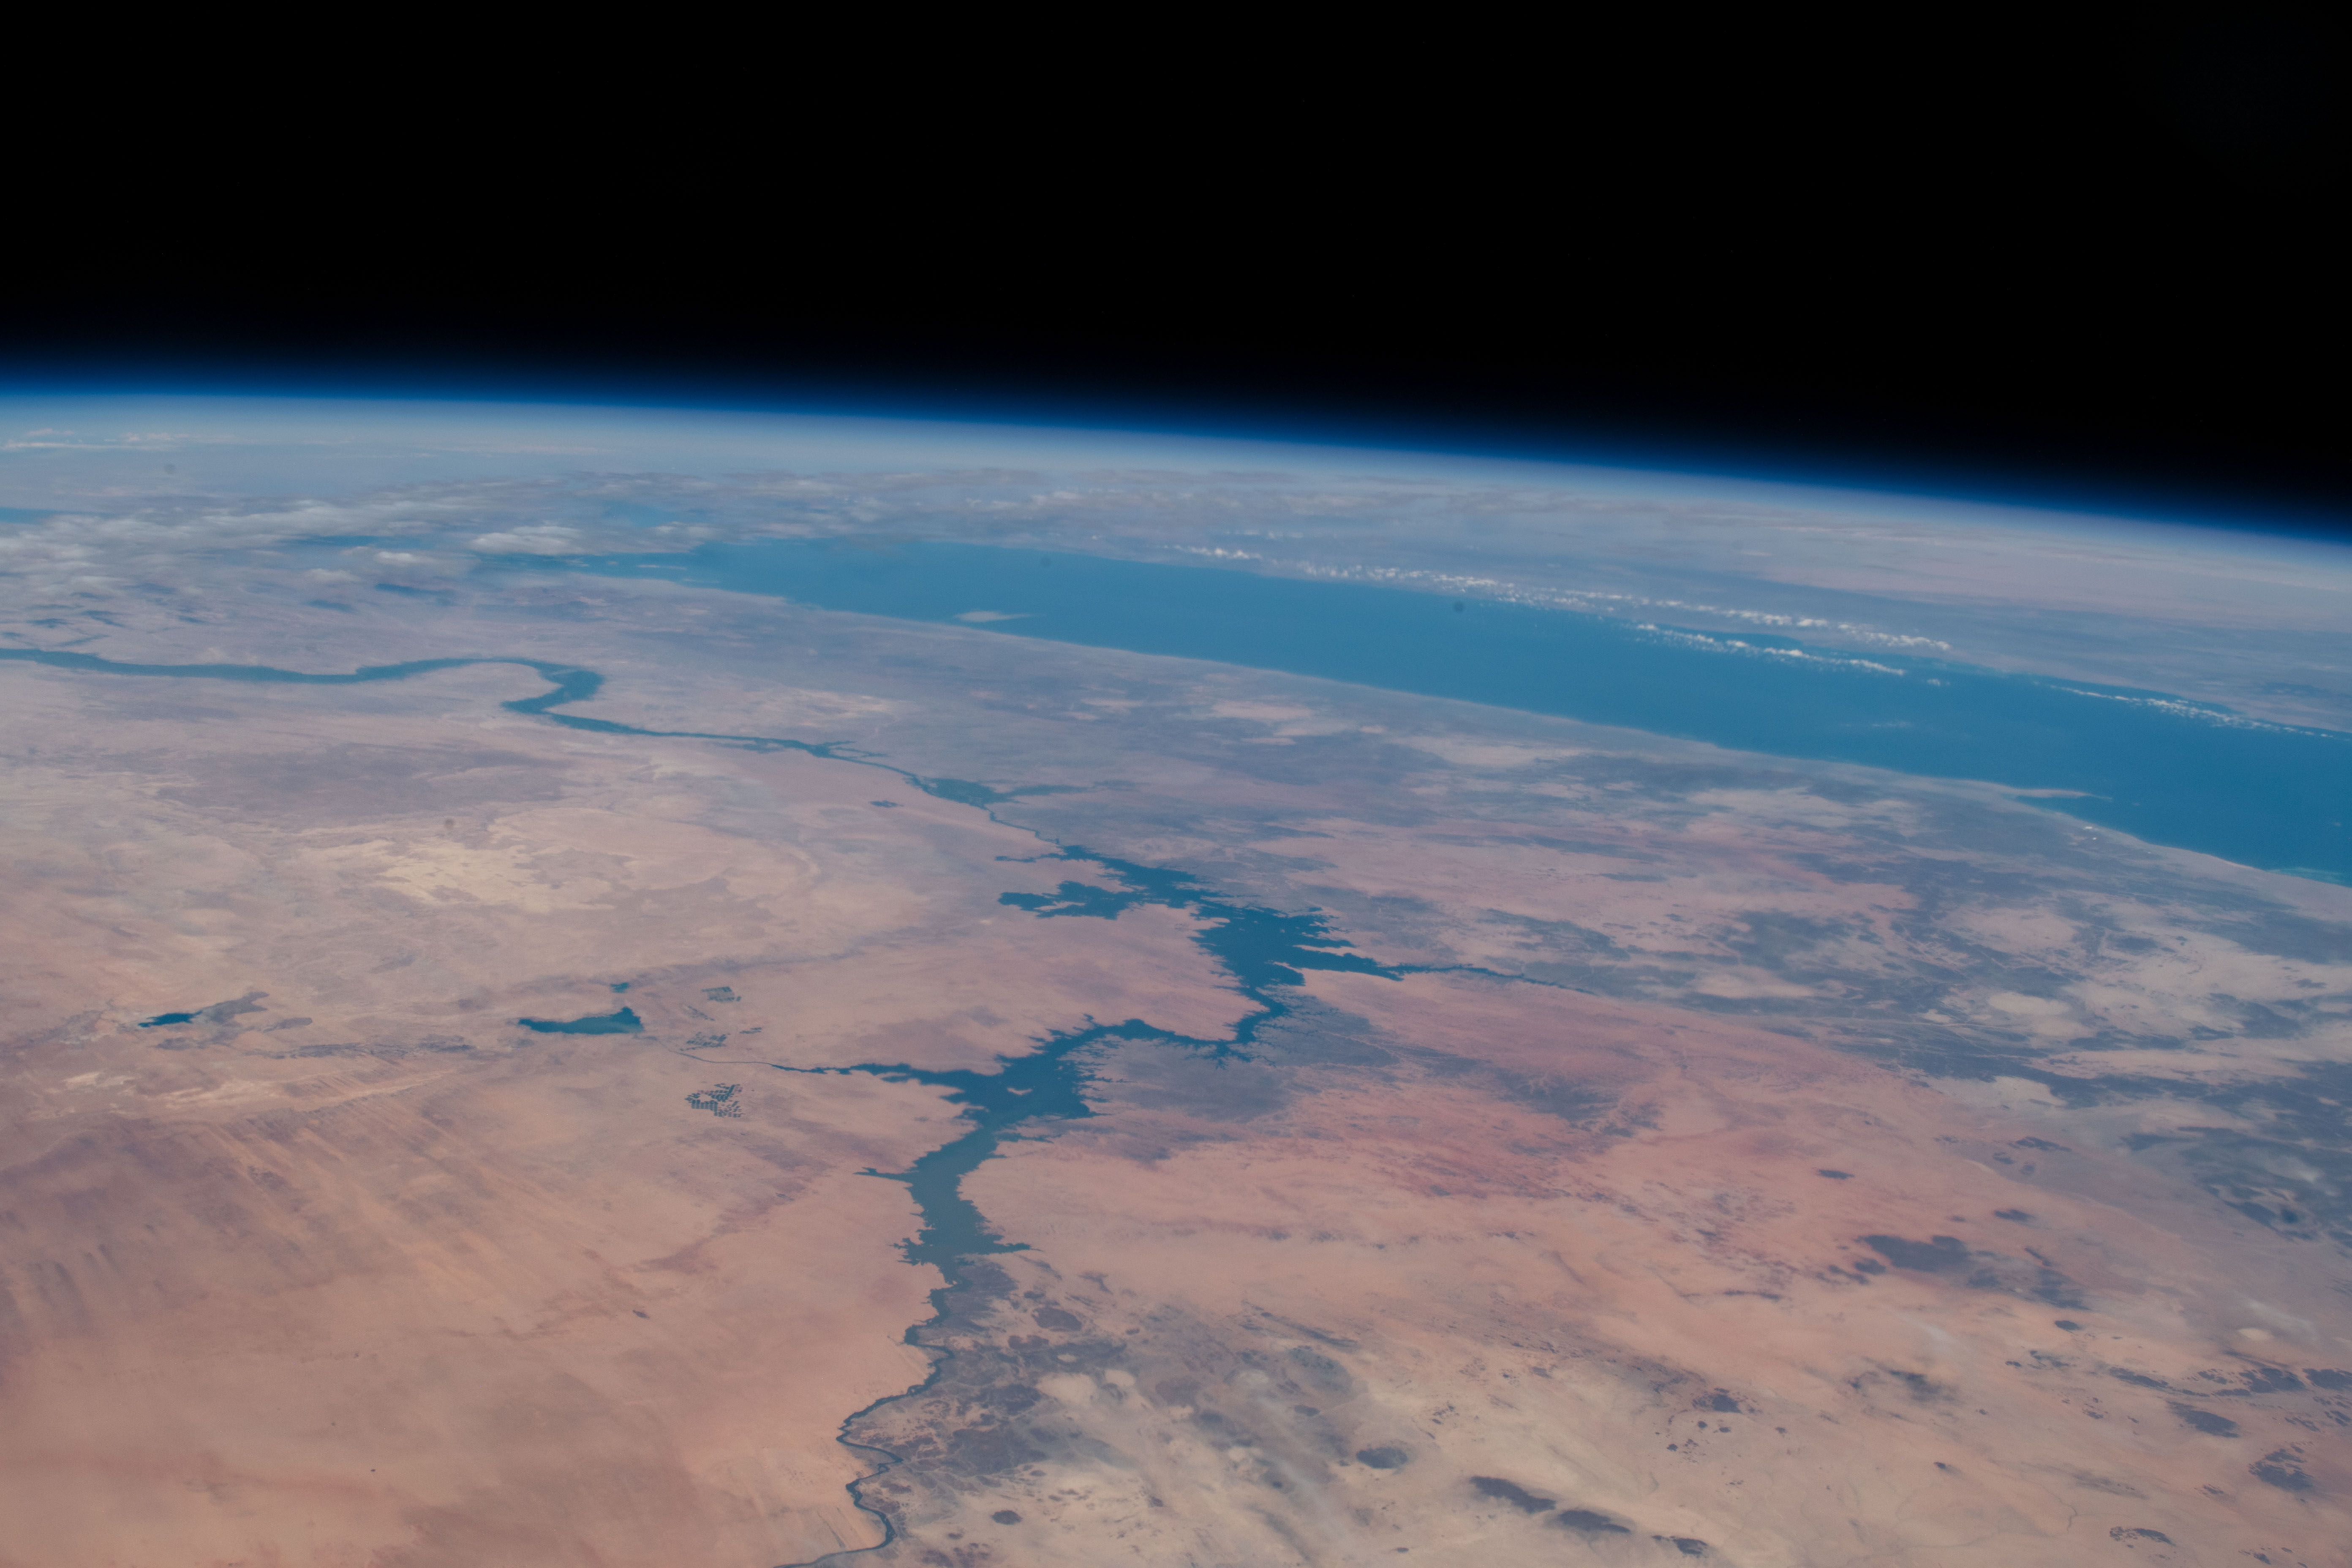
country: EGYPT
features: RED SEA, NILE RIVER, NUBIAN DESERT, LAKE NASSER, EASTERN DESERT
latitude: 24.2
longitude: 33.5
